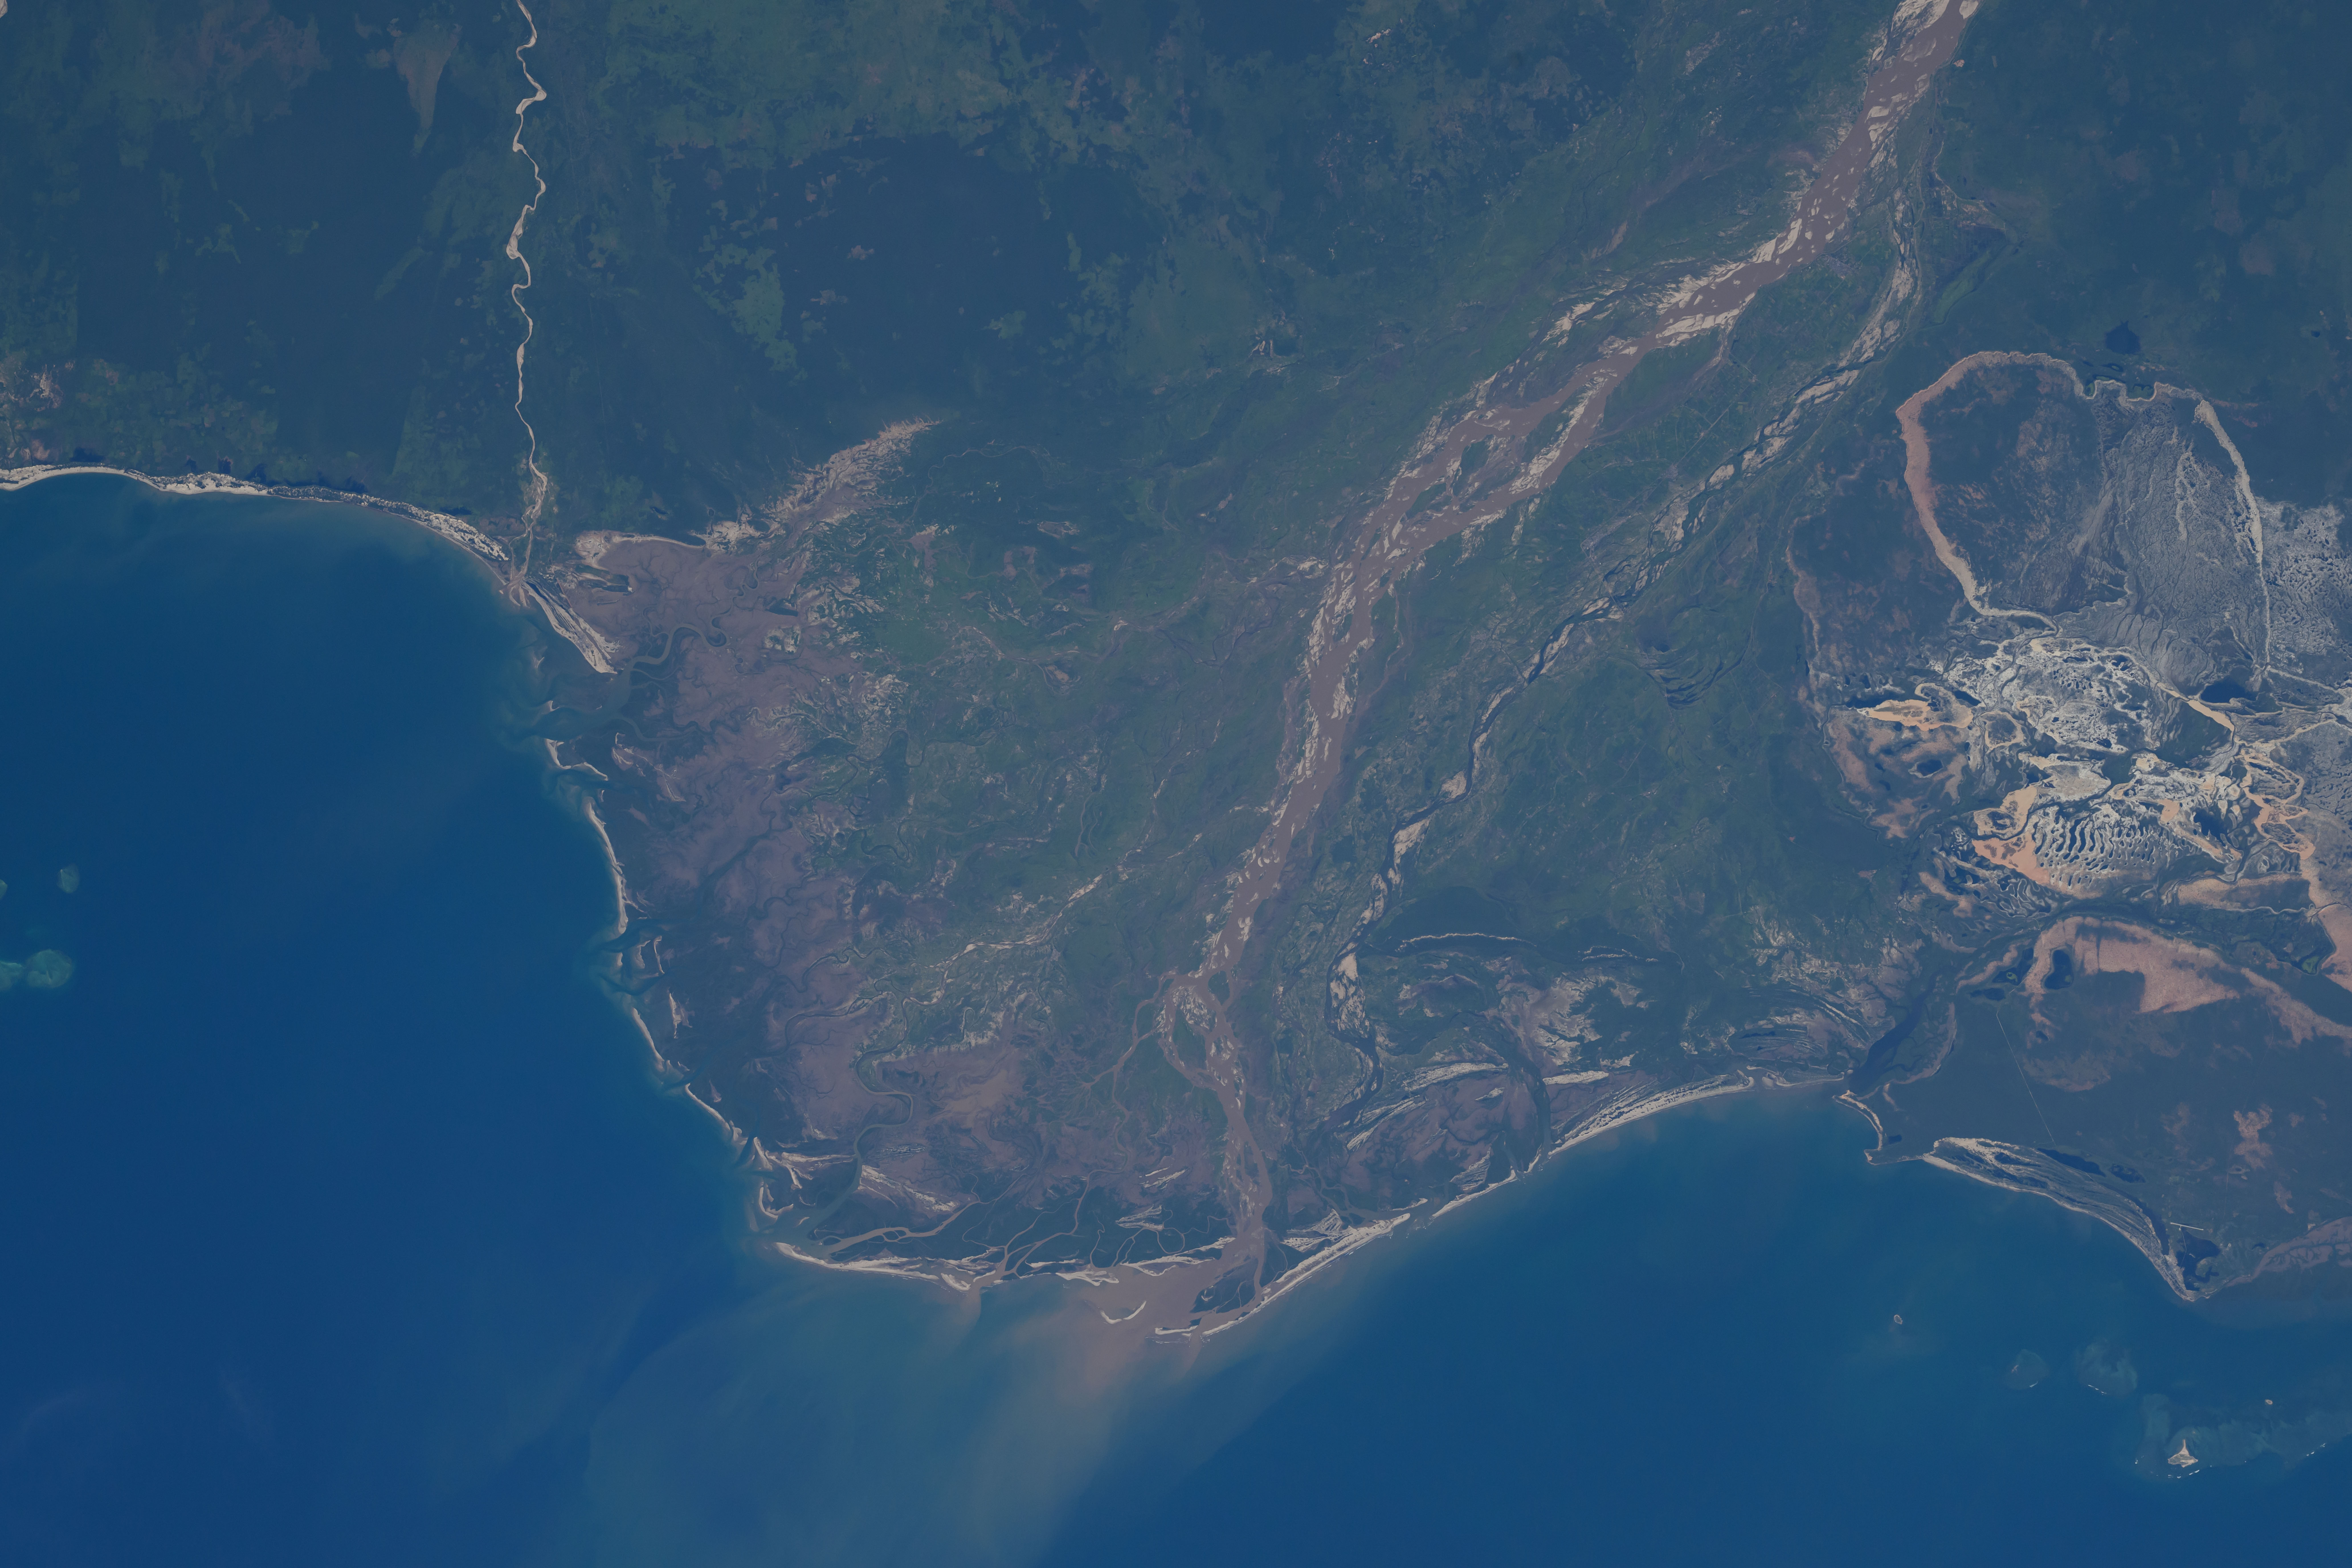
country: MADAGASCAR
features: FLOODING, MANGOKY RIVER DELTA, AMBAHIKILY
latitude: -21.5
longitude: 43.7
